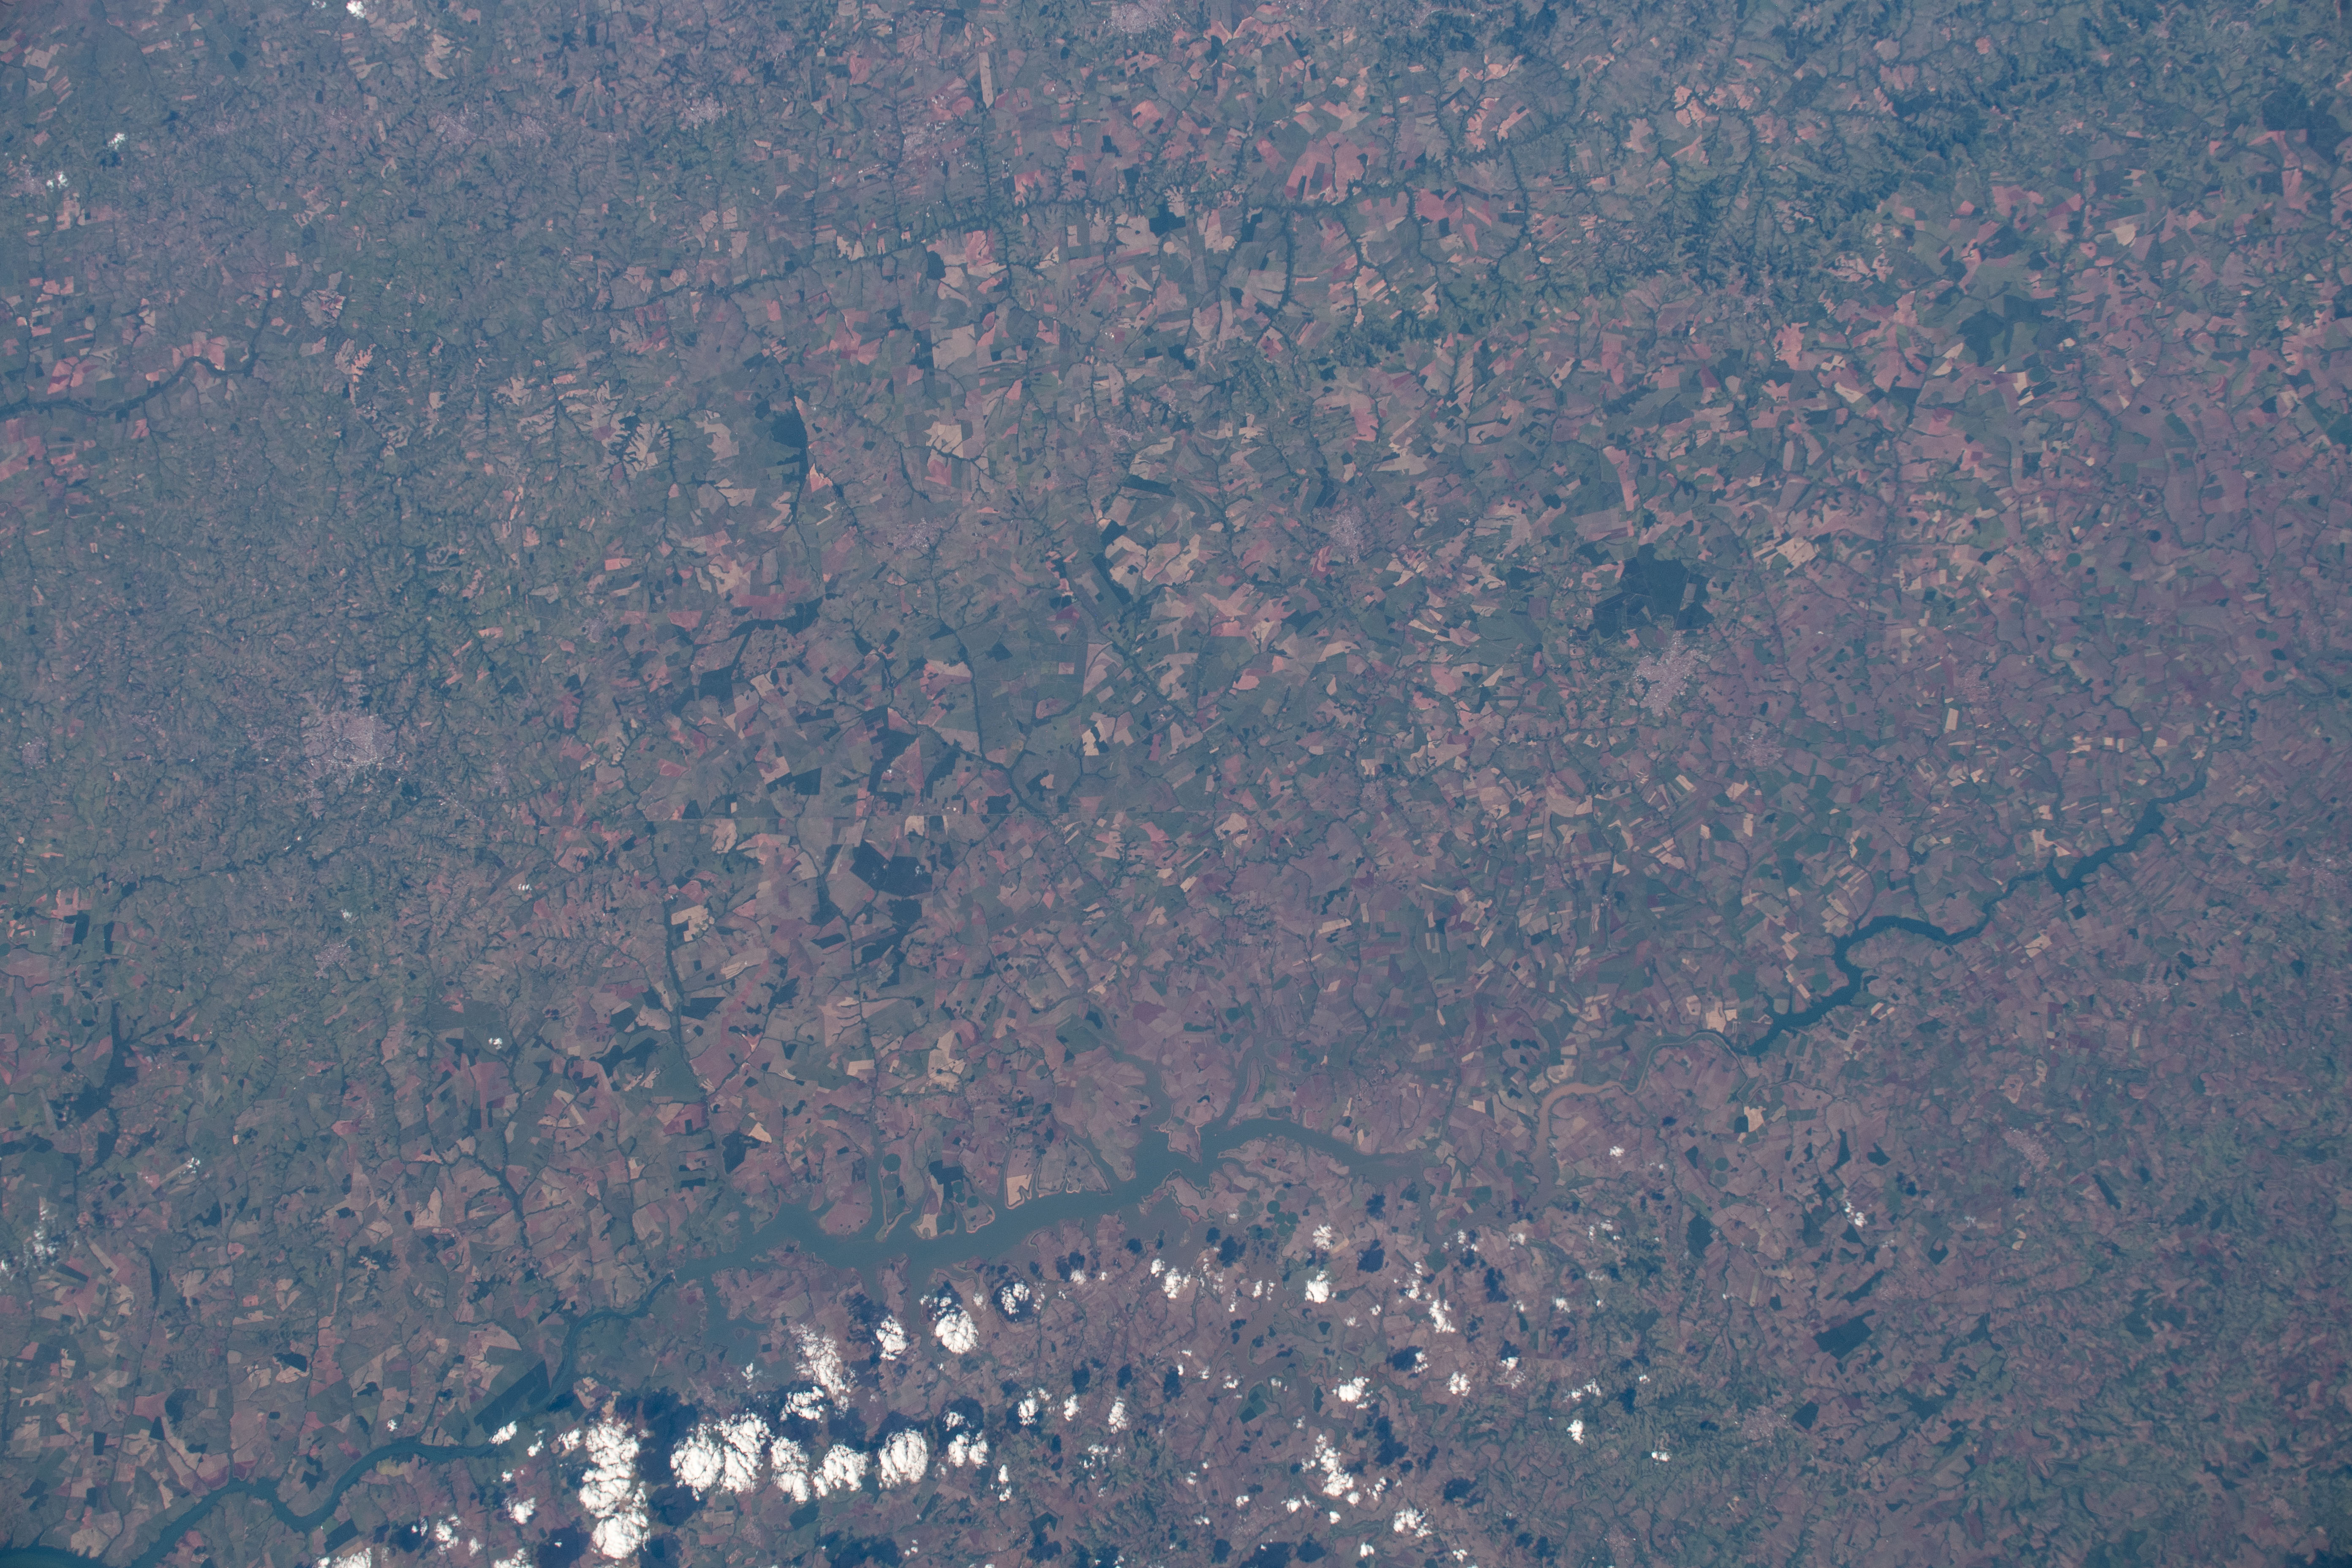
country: BRAZIL
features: PARANAPANEMA RIVER, TIBAGI RIVER
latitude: -22.5
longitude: -51.0
